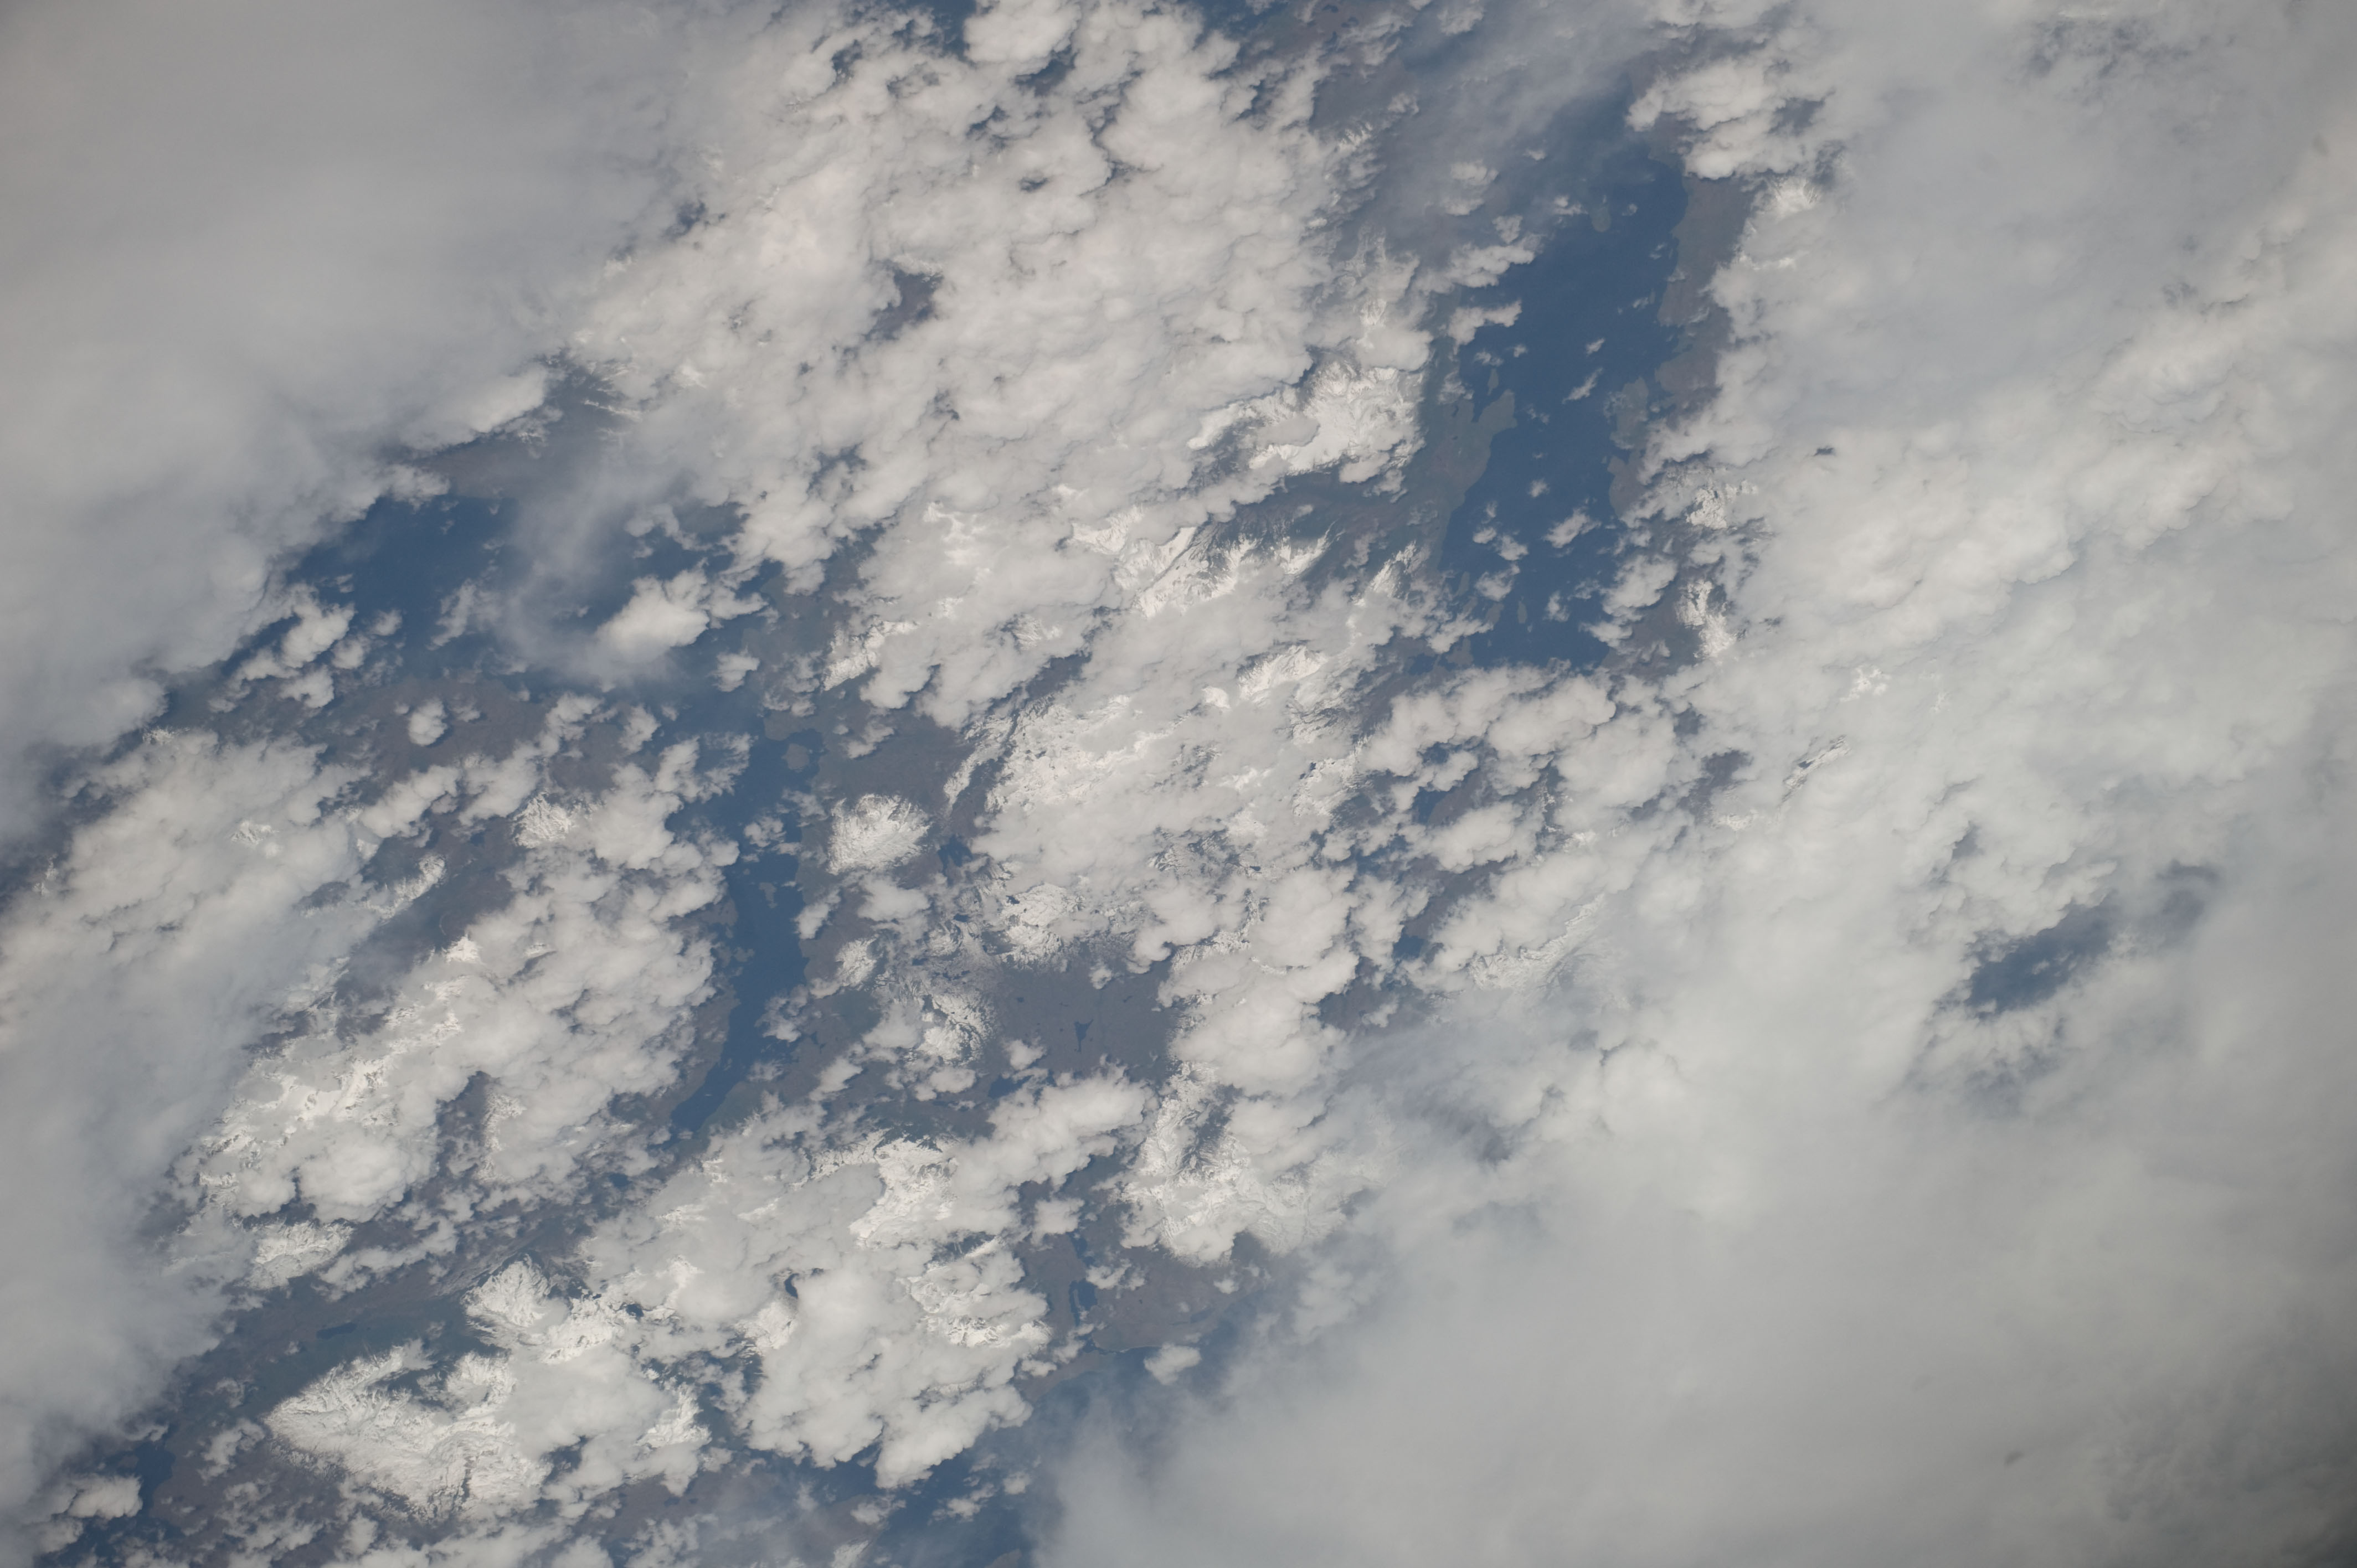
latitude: -54.8
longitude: -69.0
